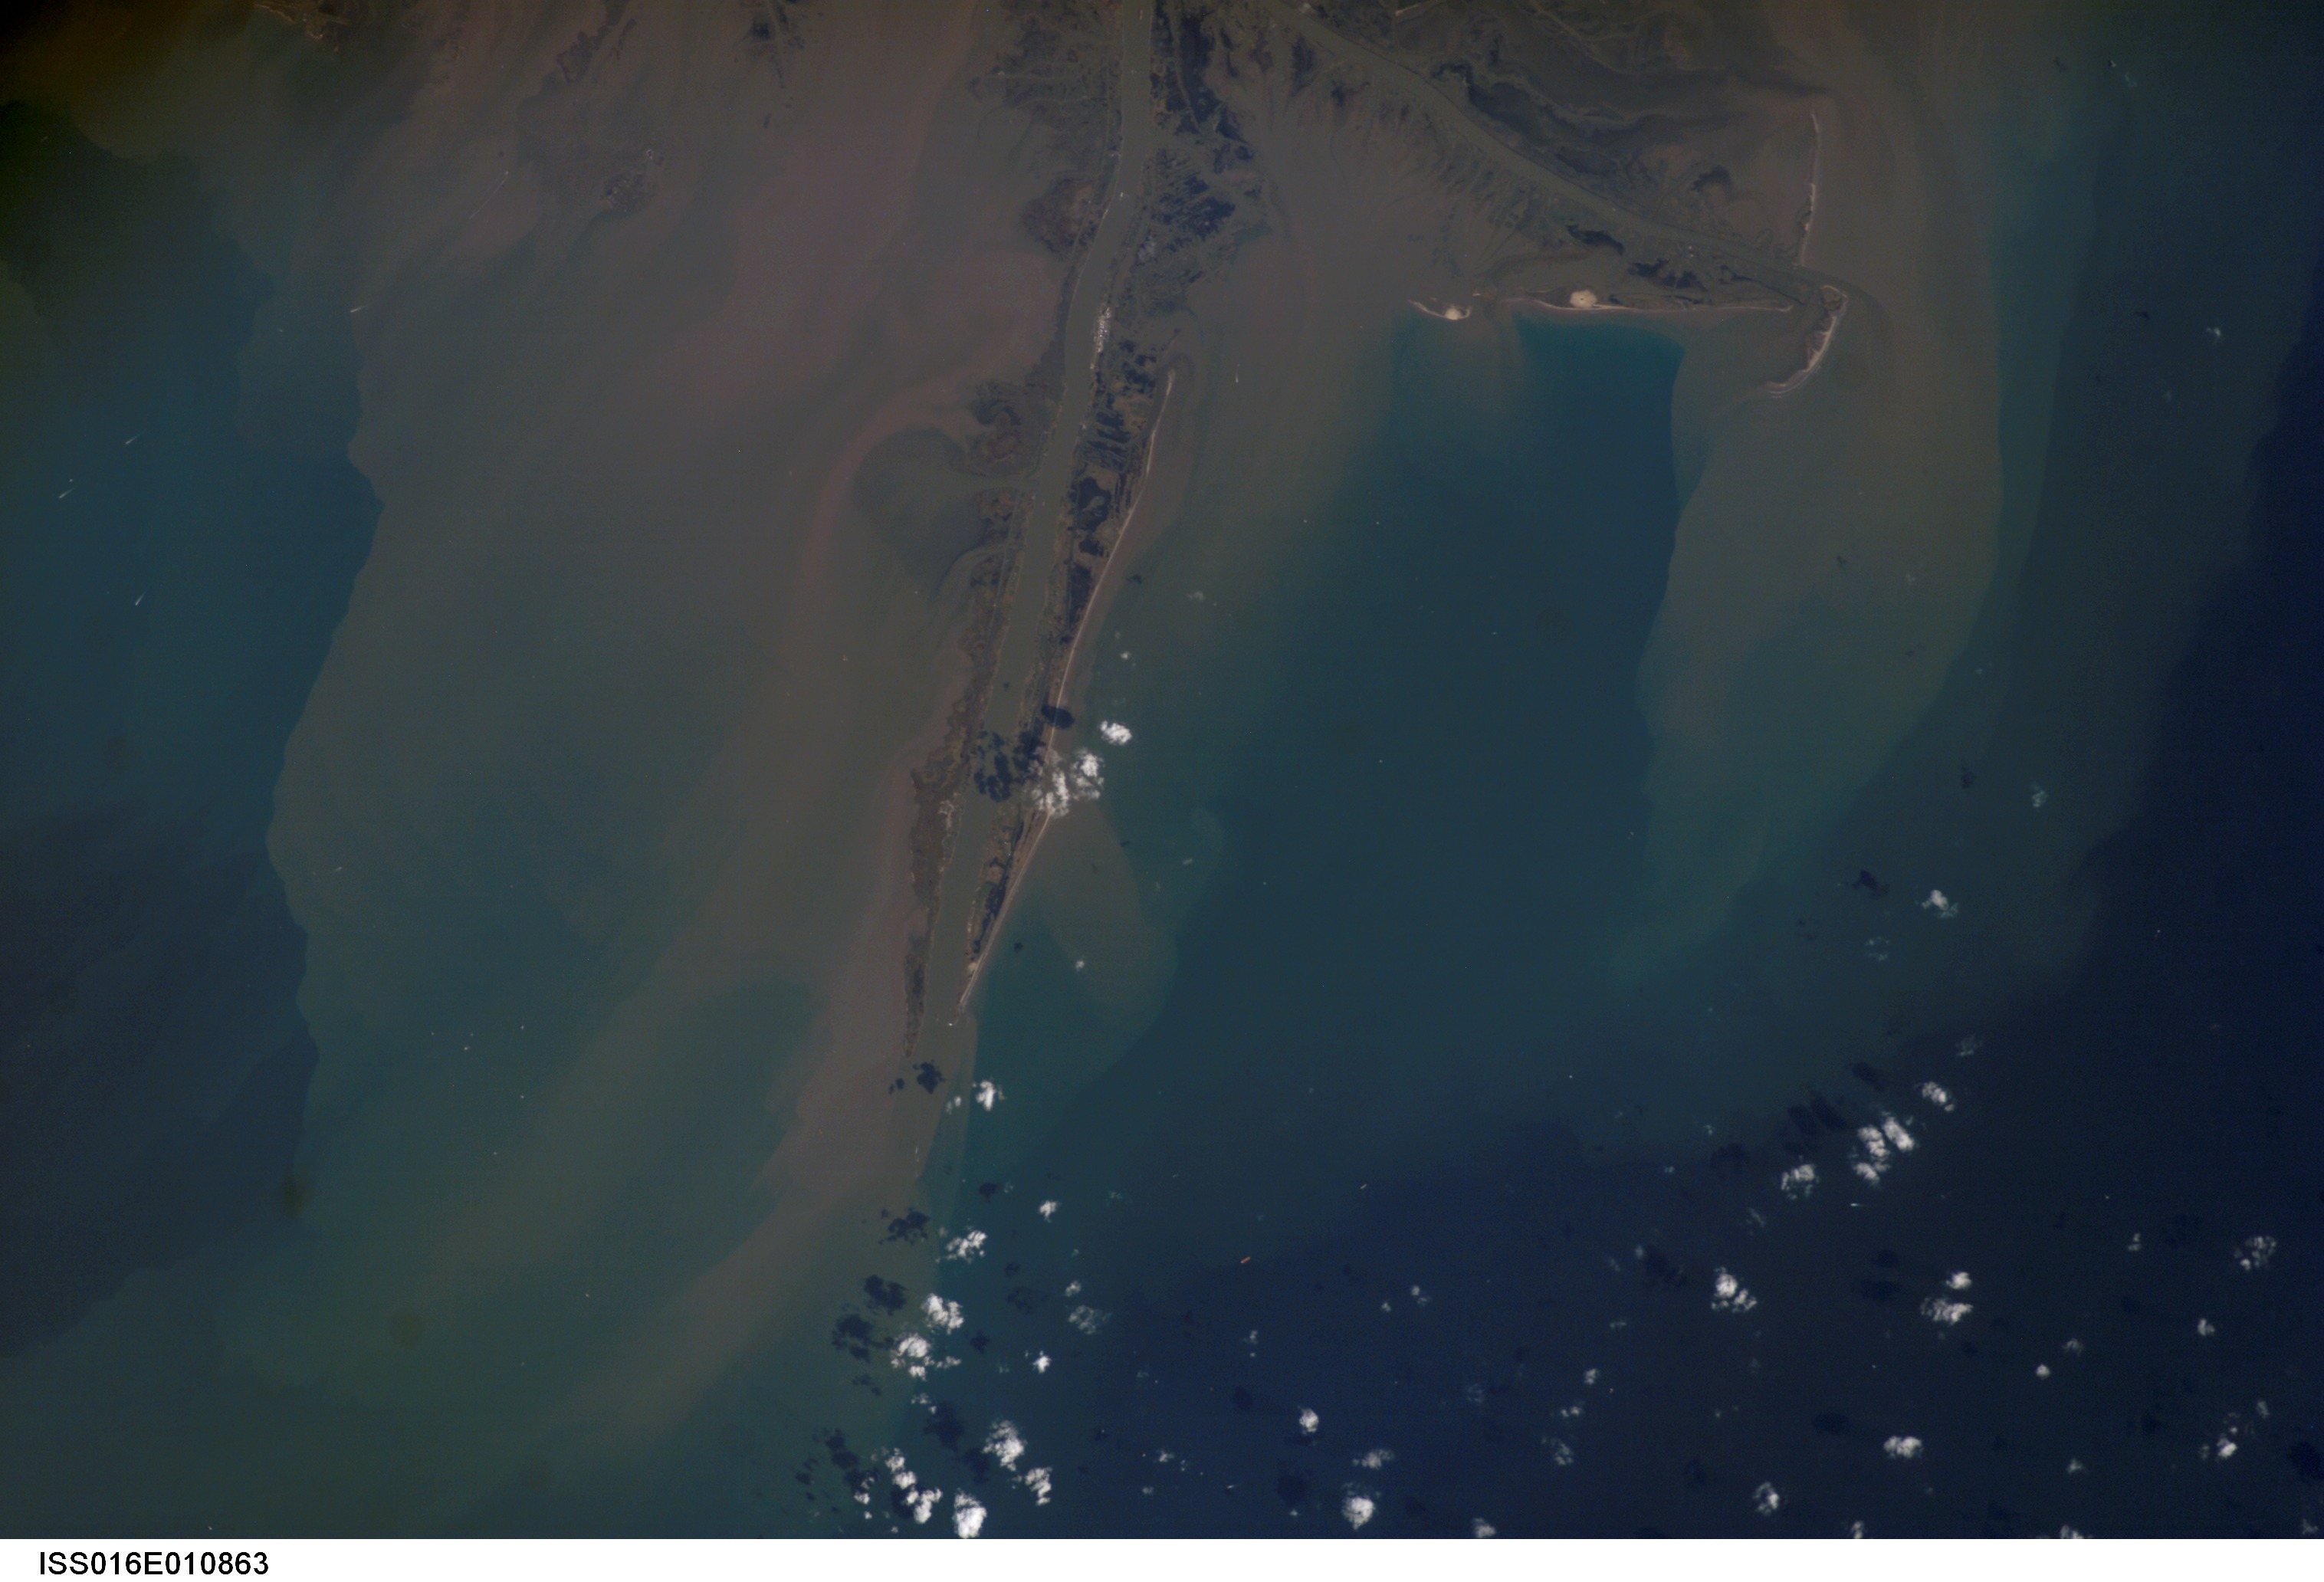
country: USA-LOUISIANA
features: MISSISSIPPI R. DELTA, SEDIMENT
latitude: 29.0
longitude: -89.5
